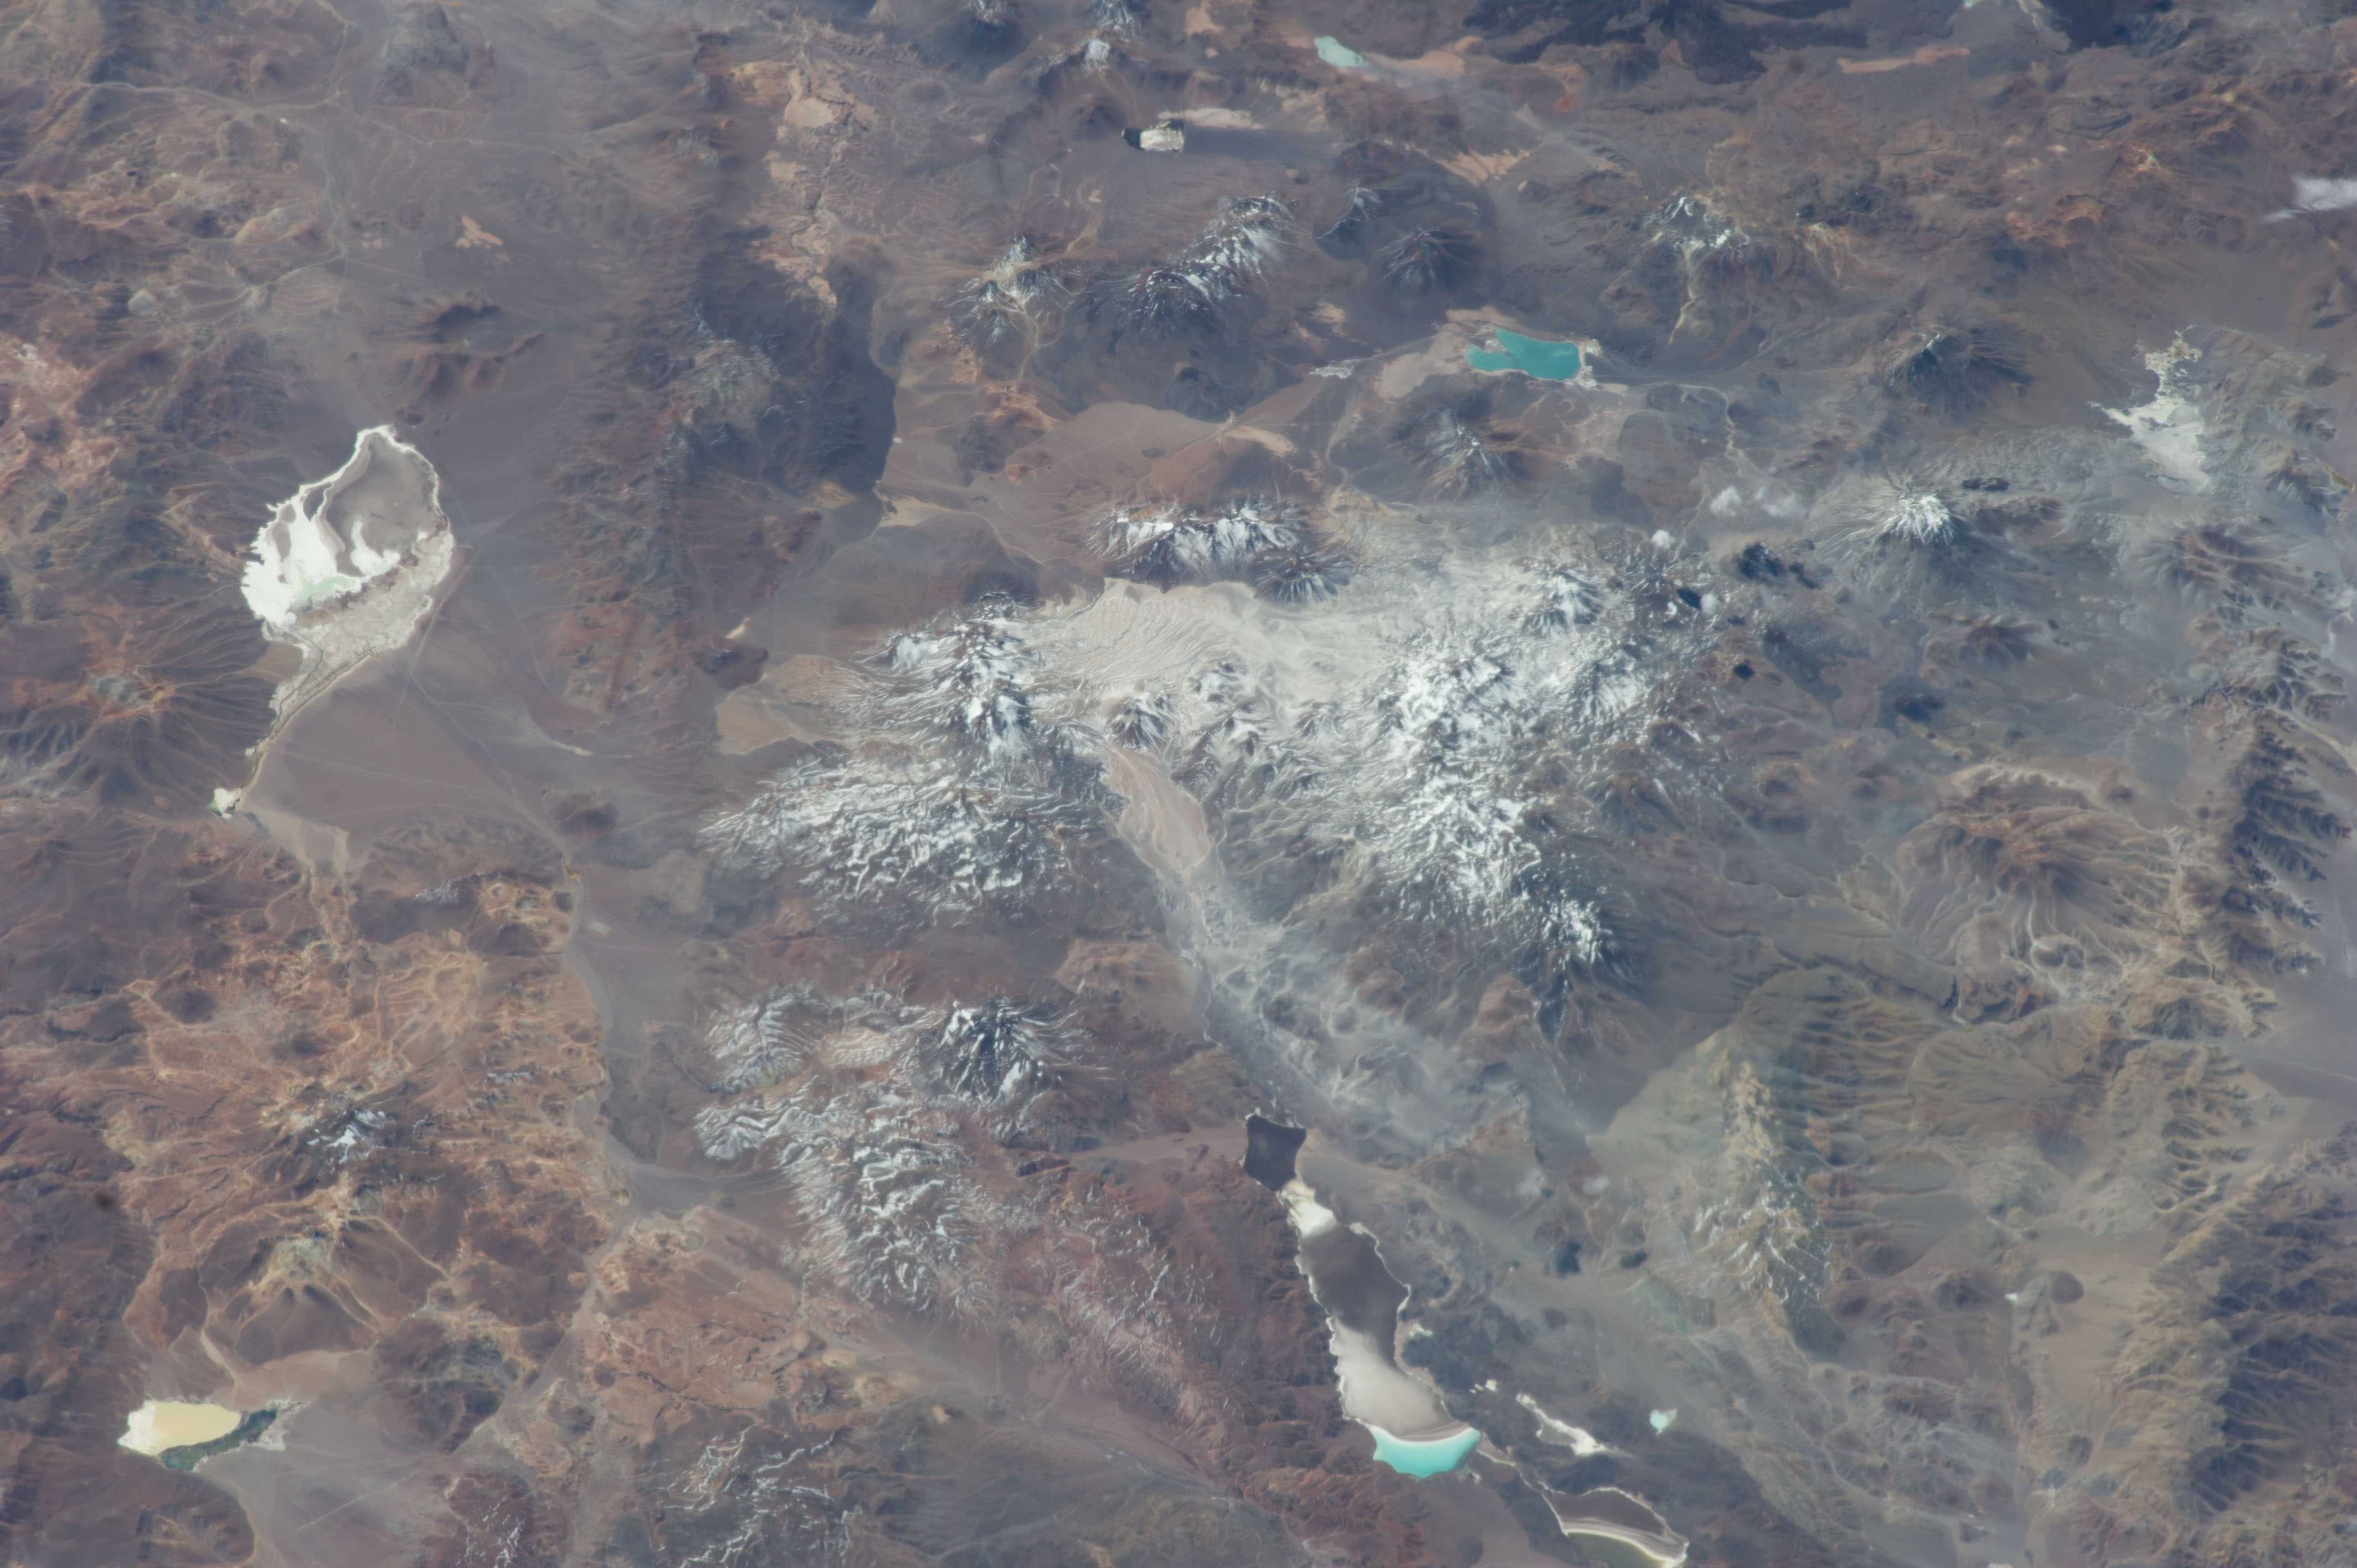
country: ARGENTINA
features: MOUNT OJOS DEL SALADO, COPIAPO VOLCANO, CHILE BORDER
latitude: -27.2
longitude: -68.7
